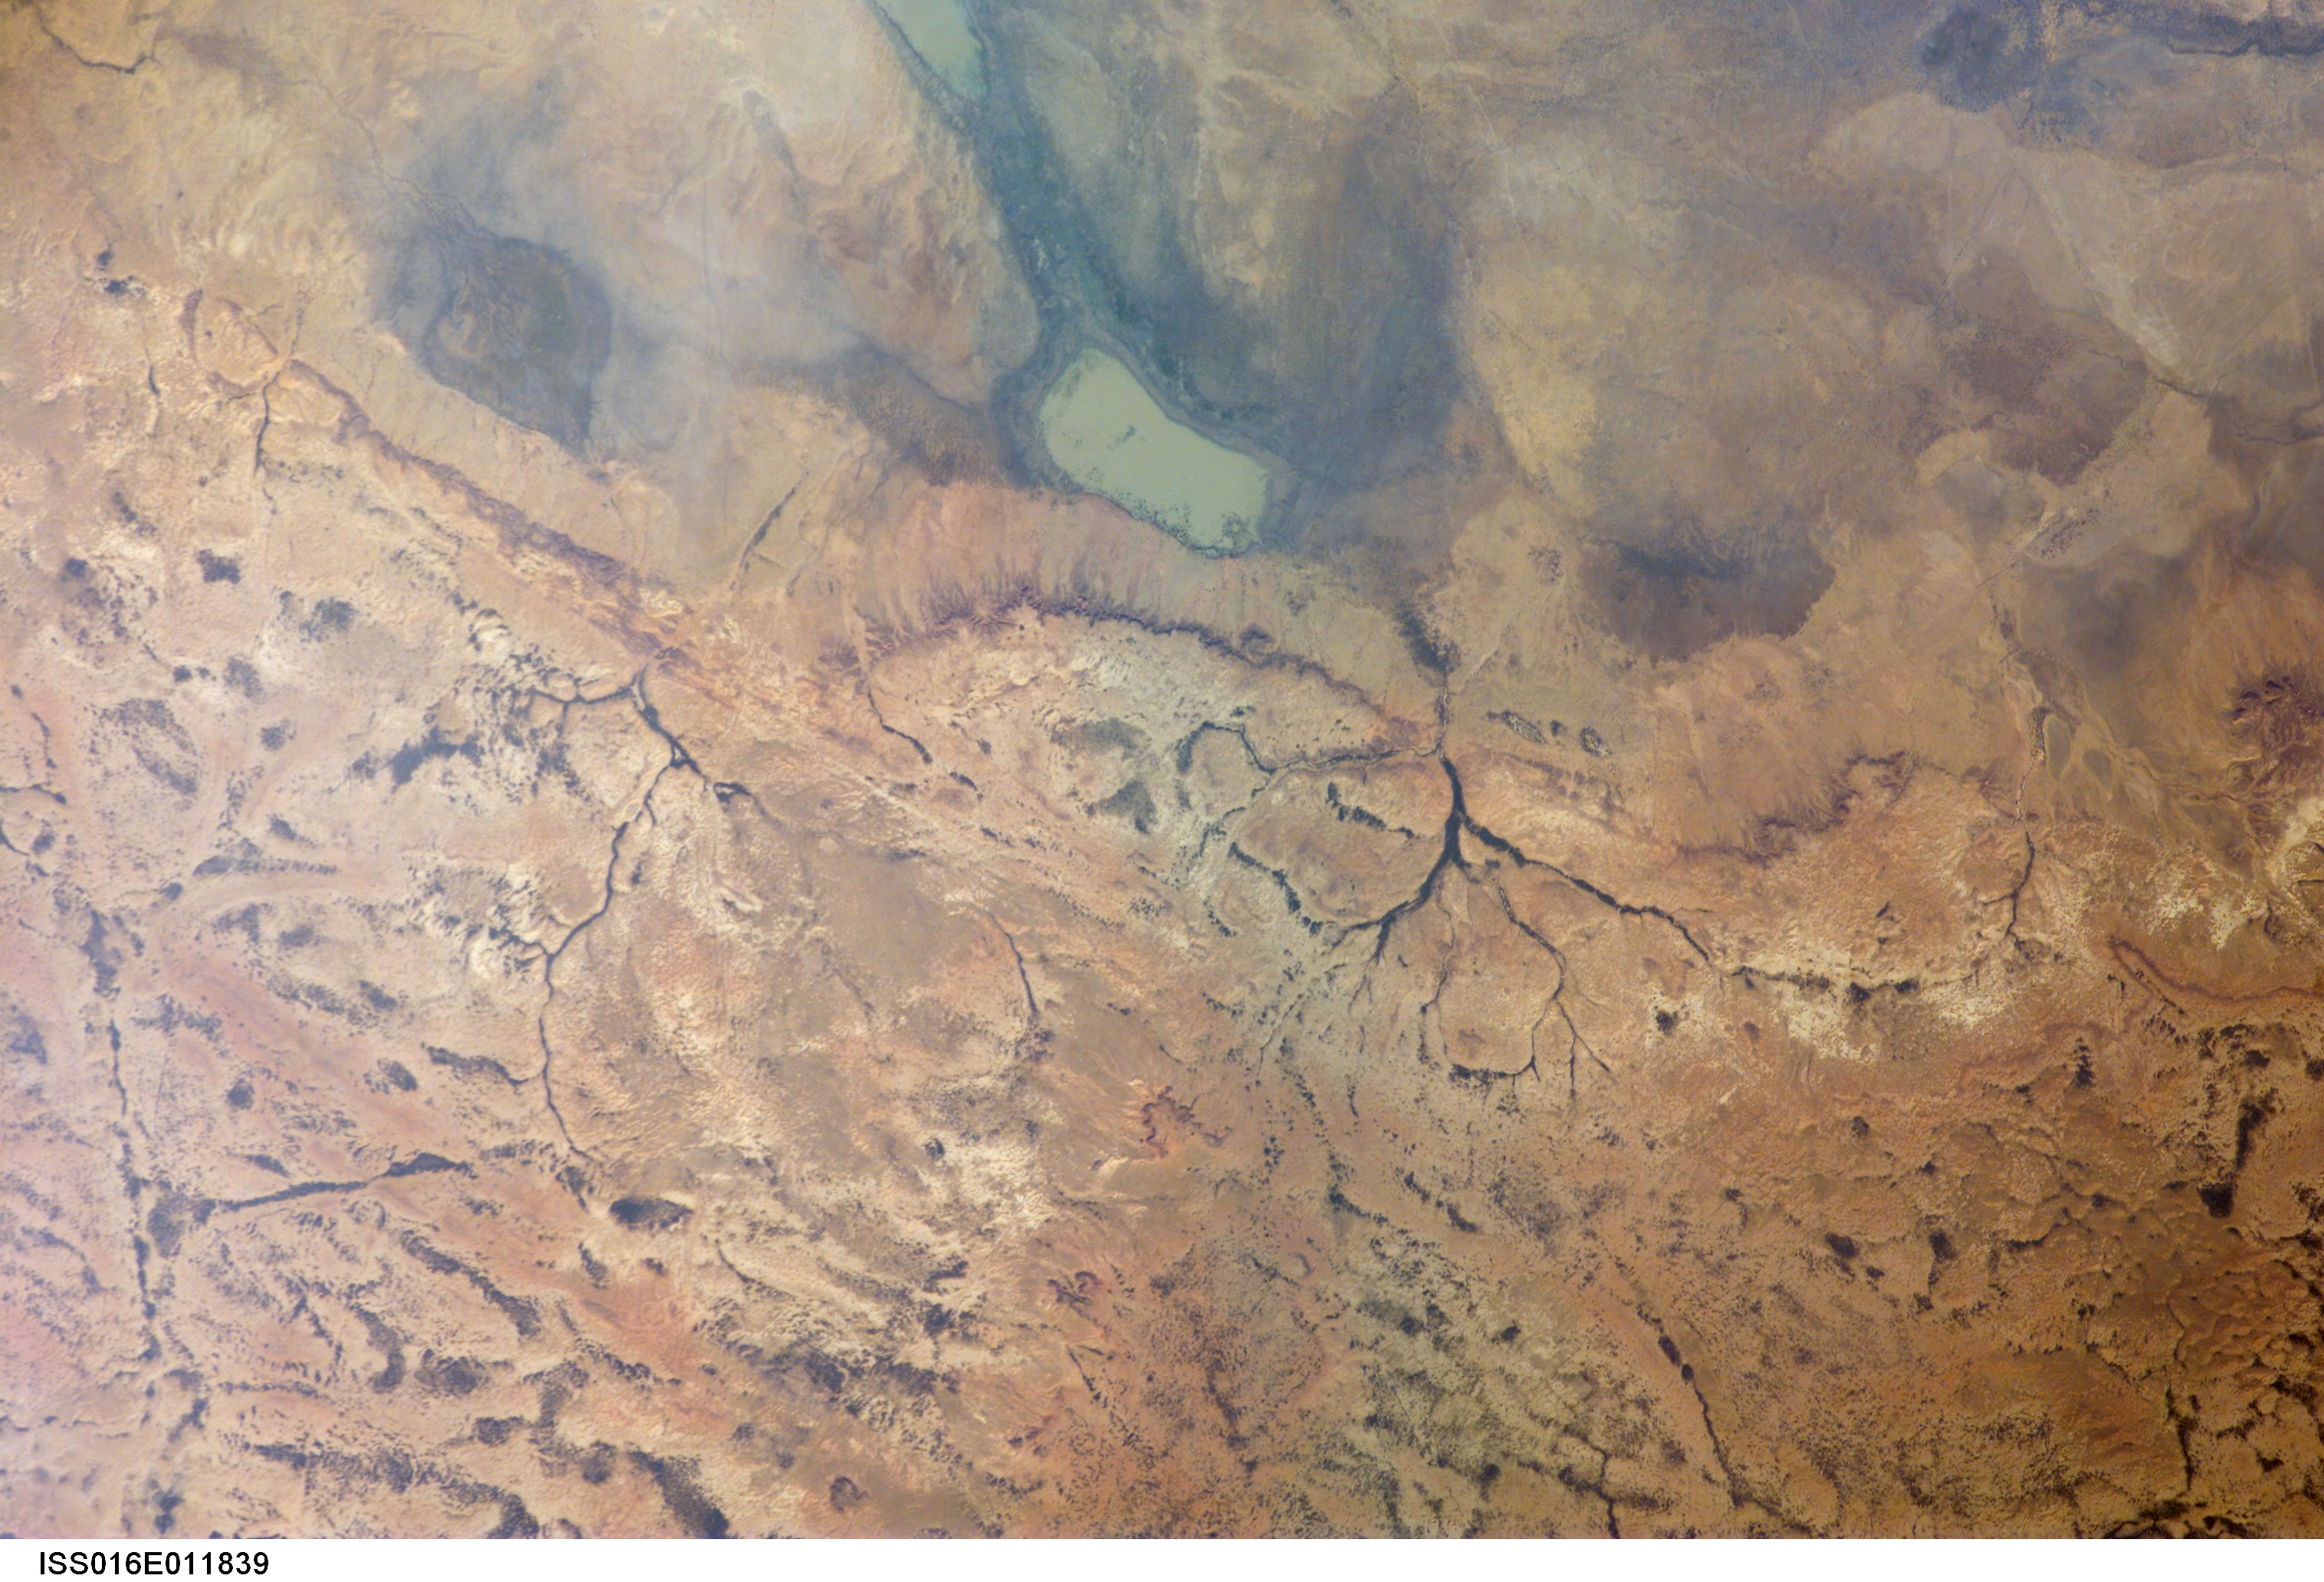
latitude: 15.4
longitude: -6.7
